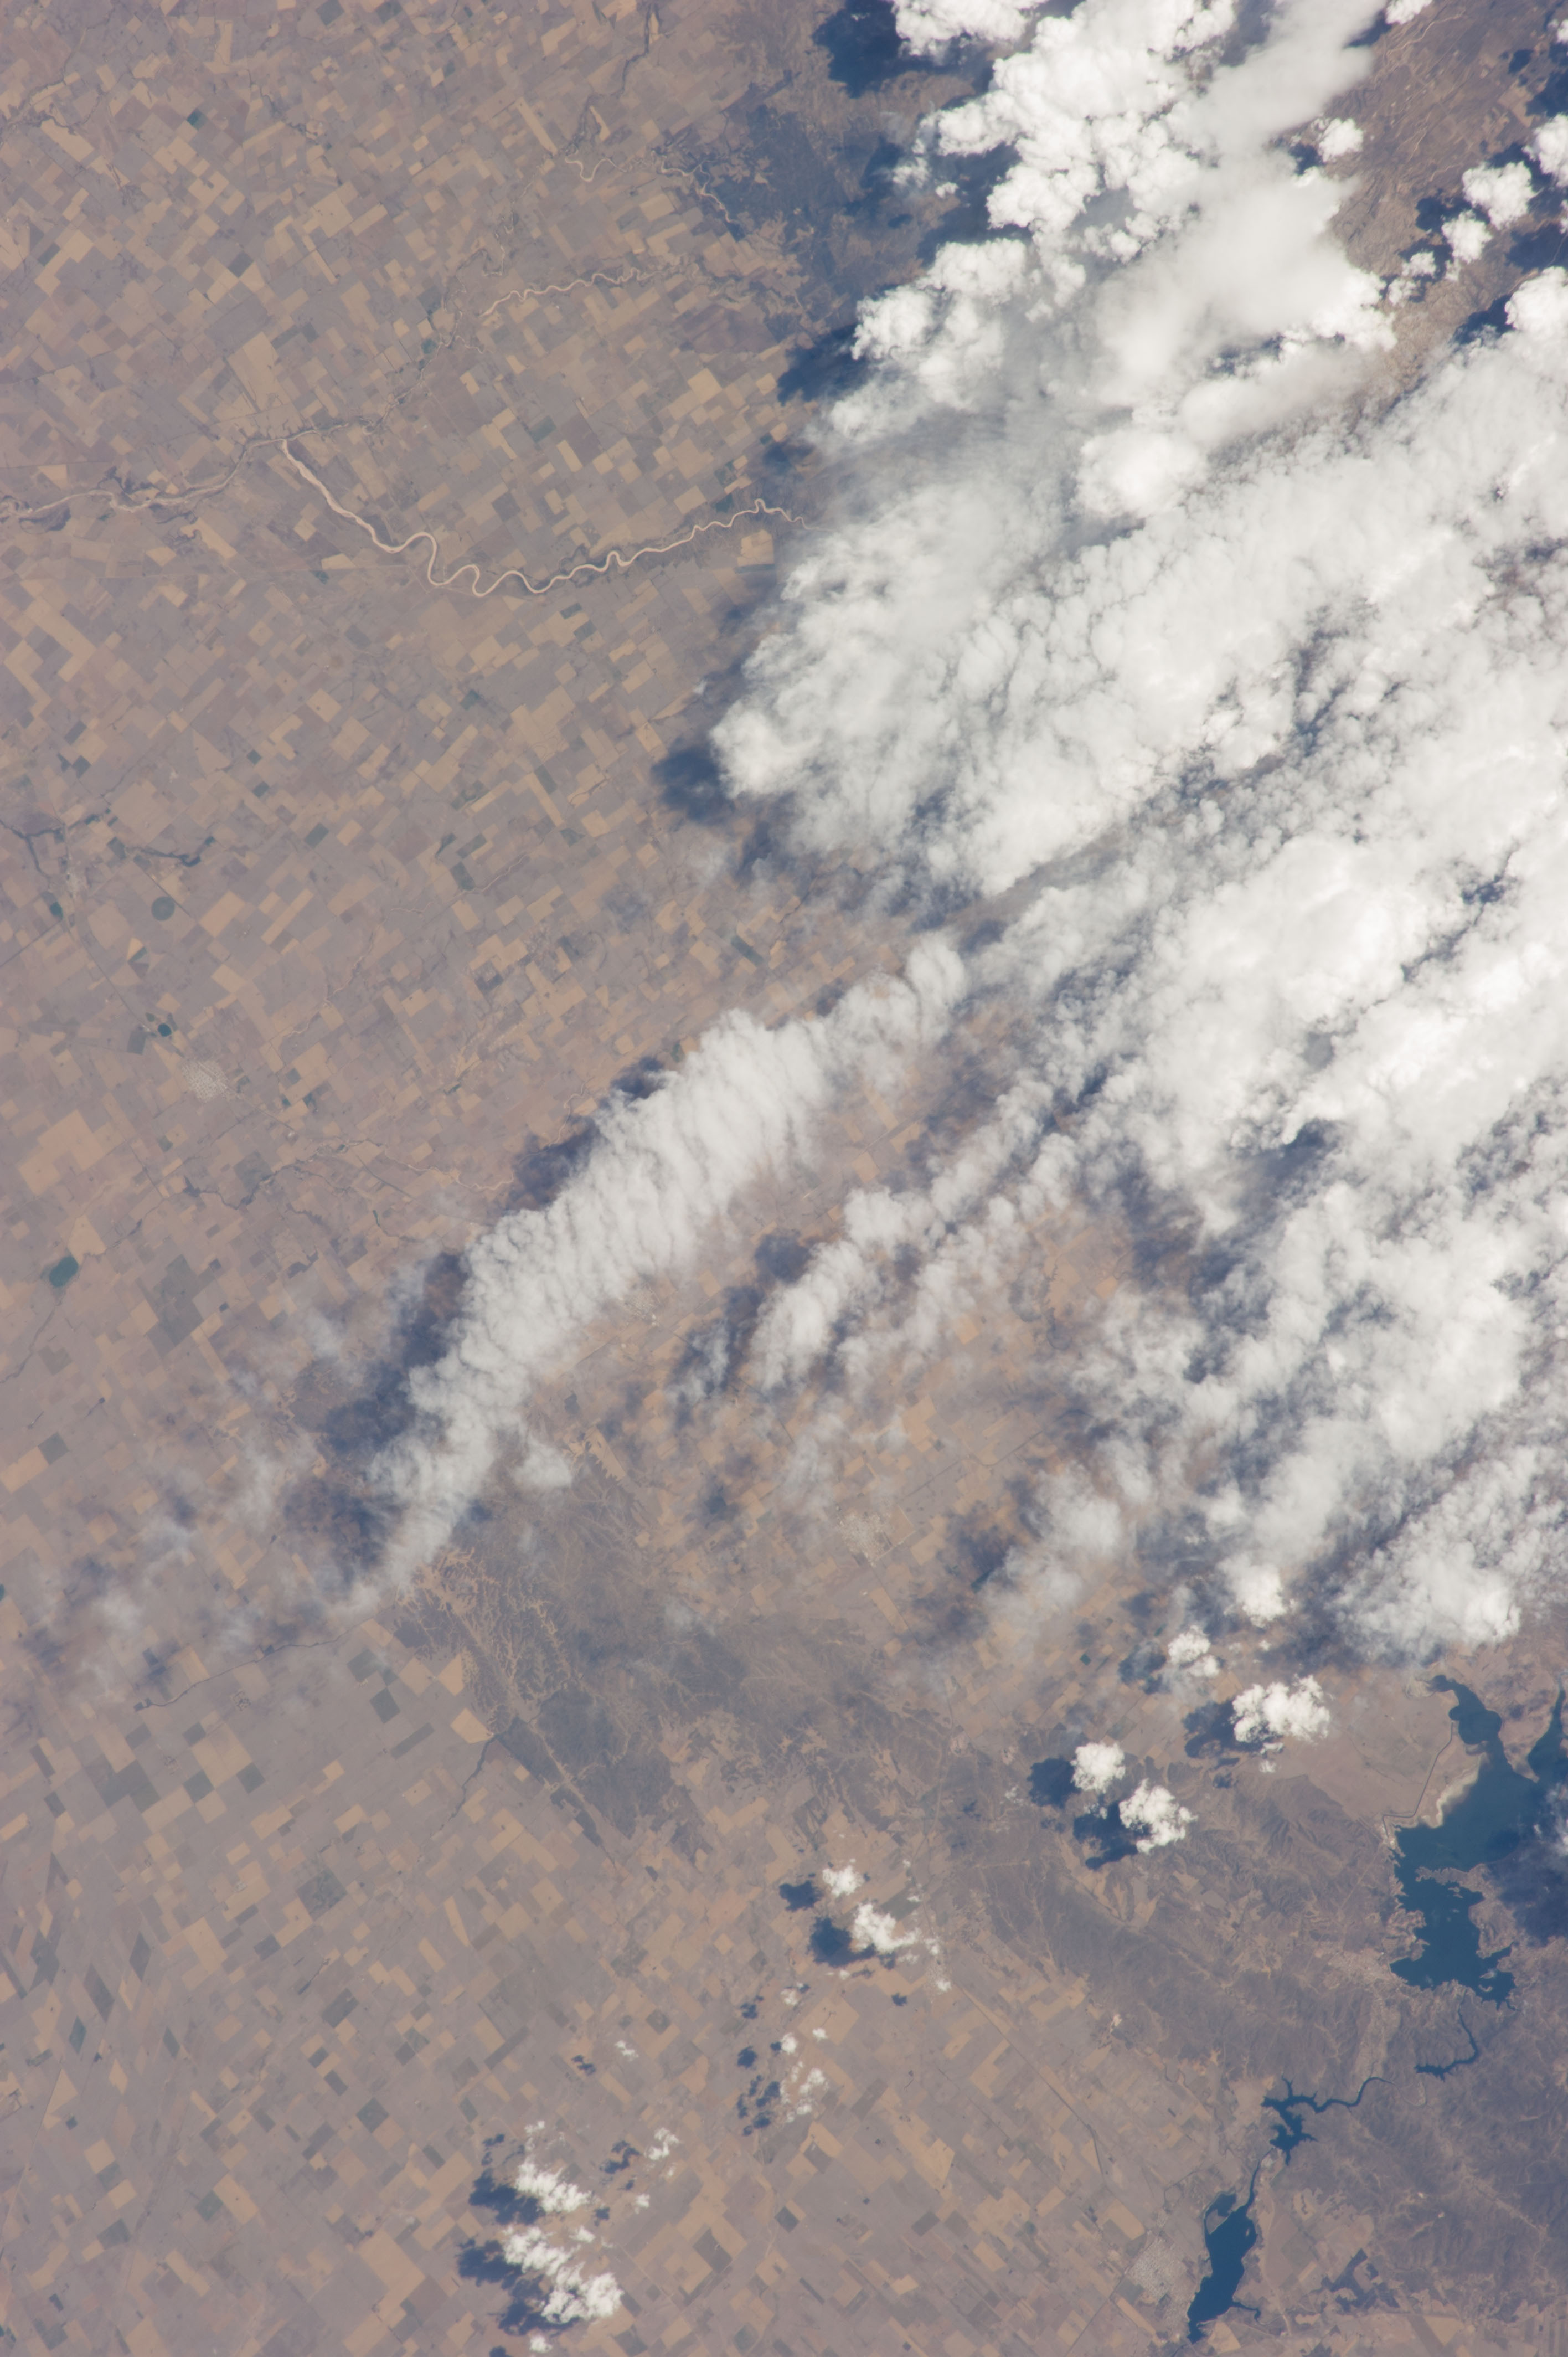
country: ARGENTINA
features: HILLS, FOR., AGR., TERCERO RIVER RESERVOIRS, RIO TERCERO, TOWNS
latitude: -32.6
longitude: -64.5
